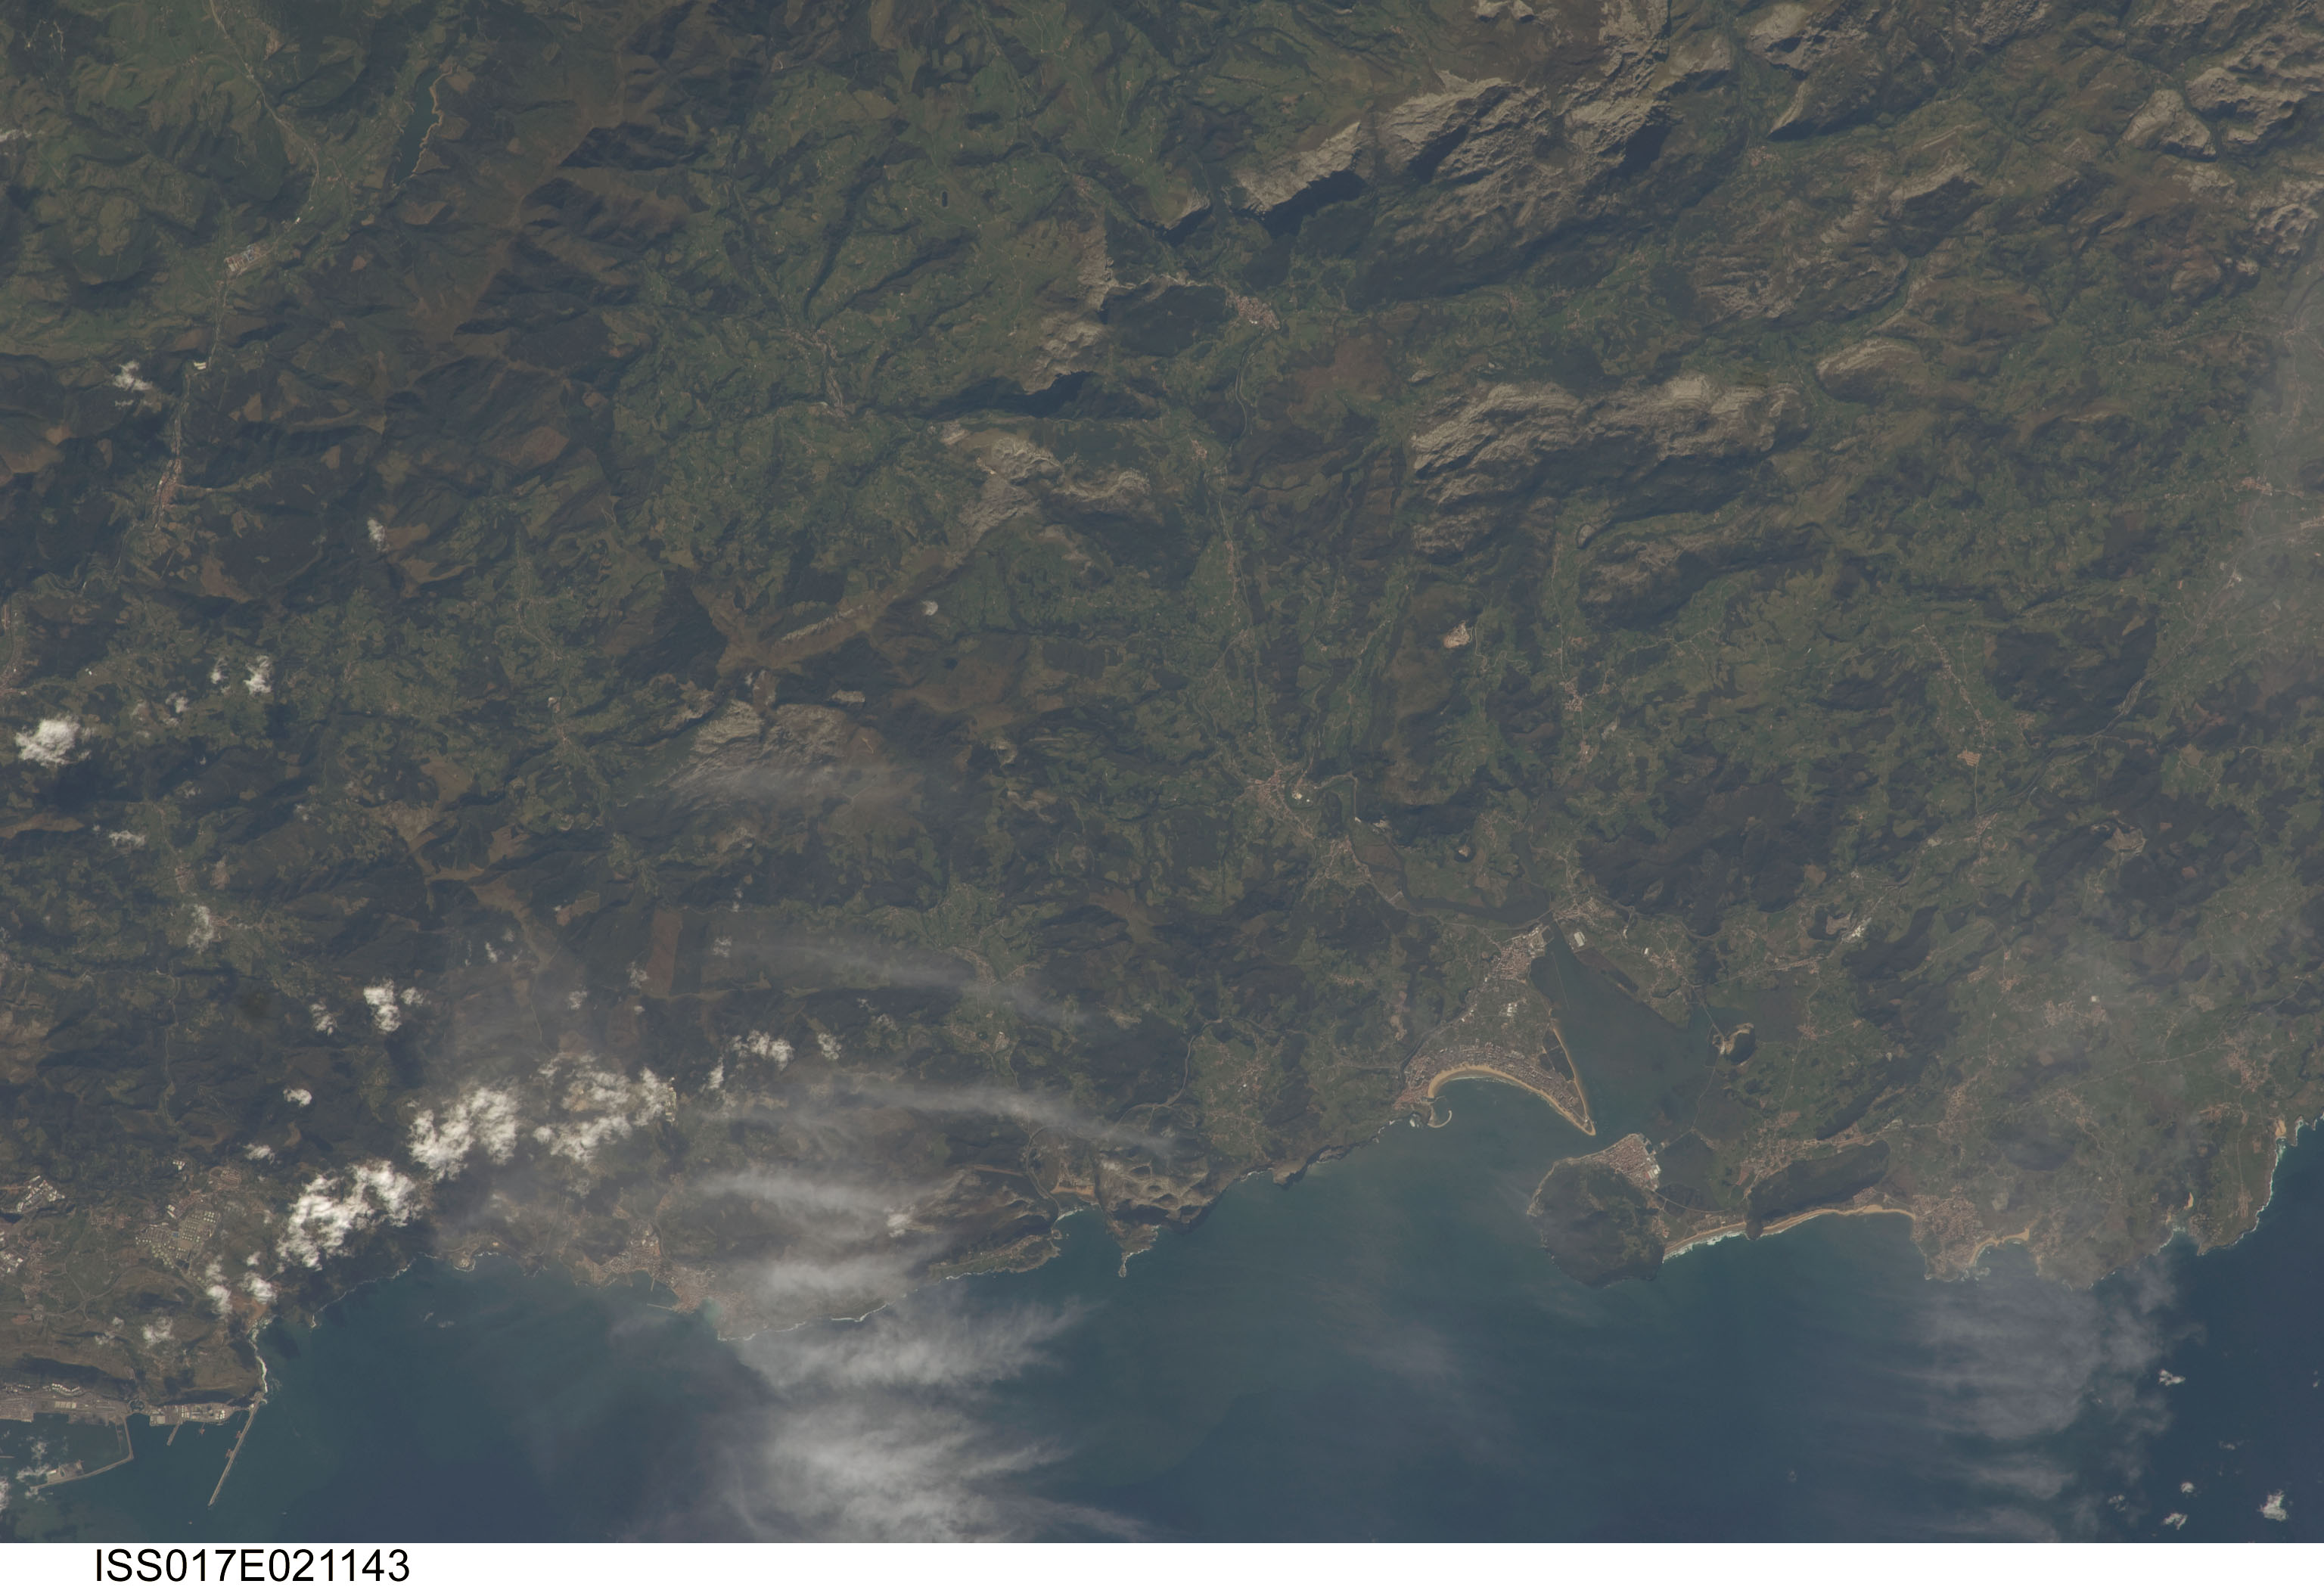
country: SPAIN
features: SANTONA, CANTABRIAN MTS., COASTLINE
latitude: 43.3
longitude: -3.4
